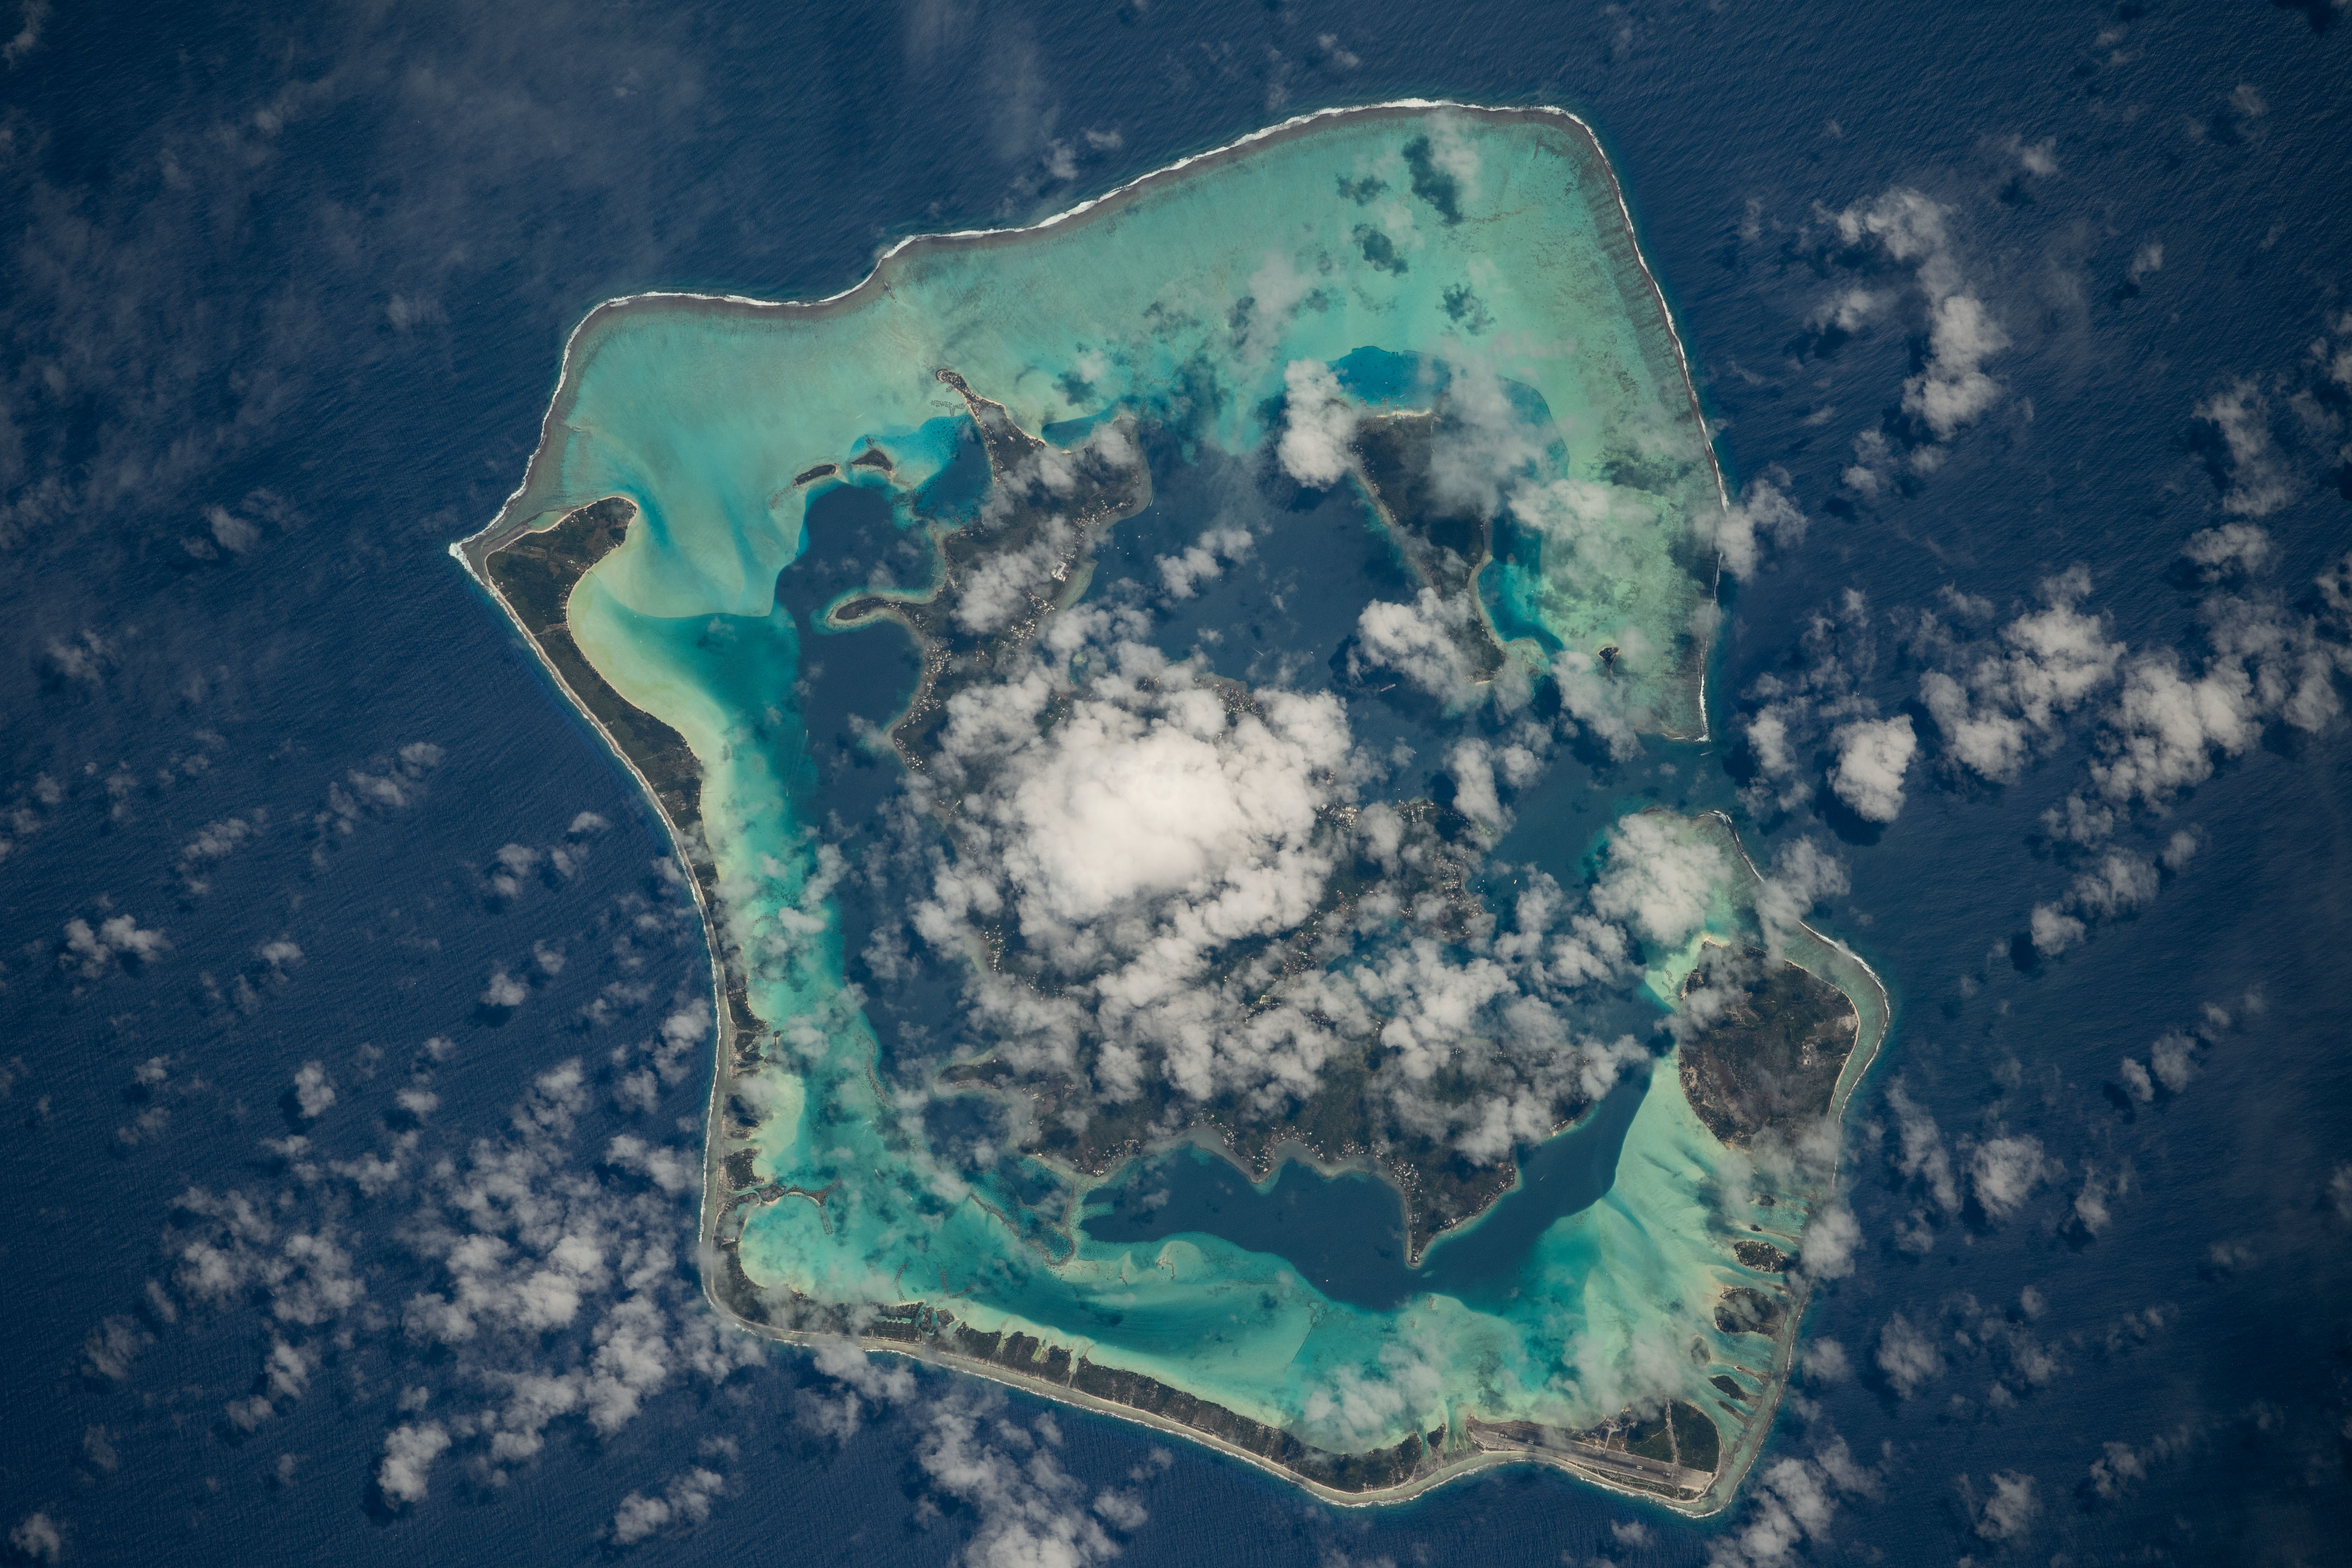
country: SOCIETY ISLANDS
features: BORA BORA
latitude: -16.5
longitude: -151.7
